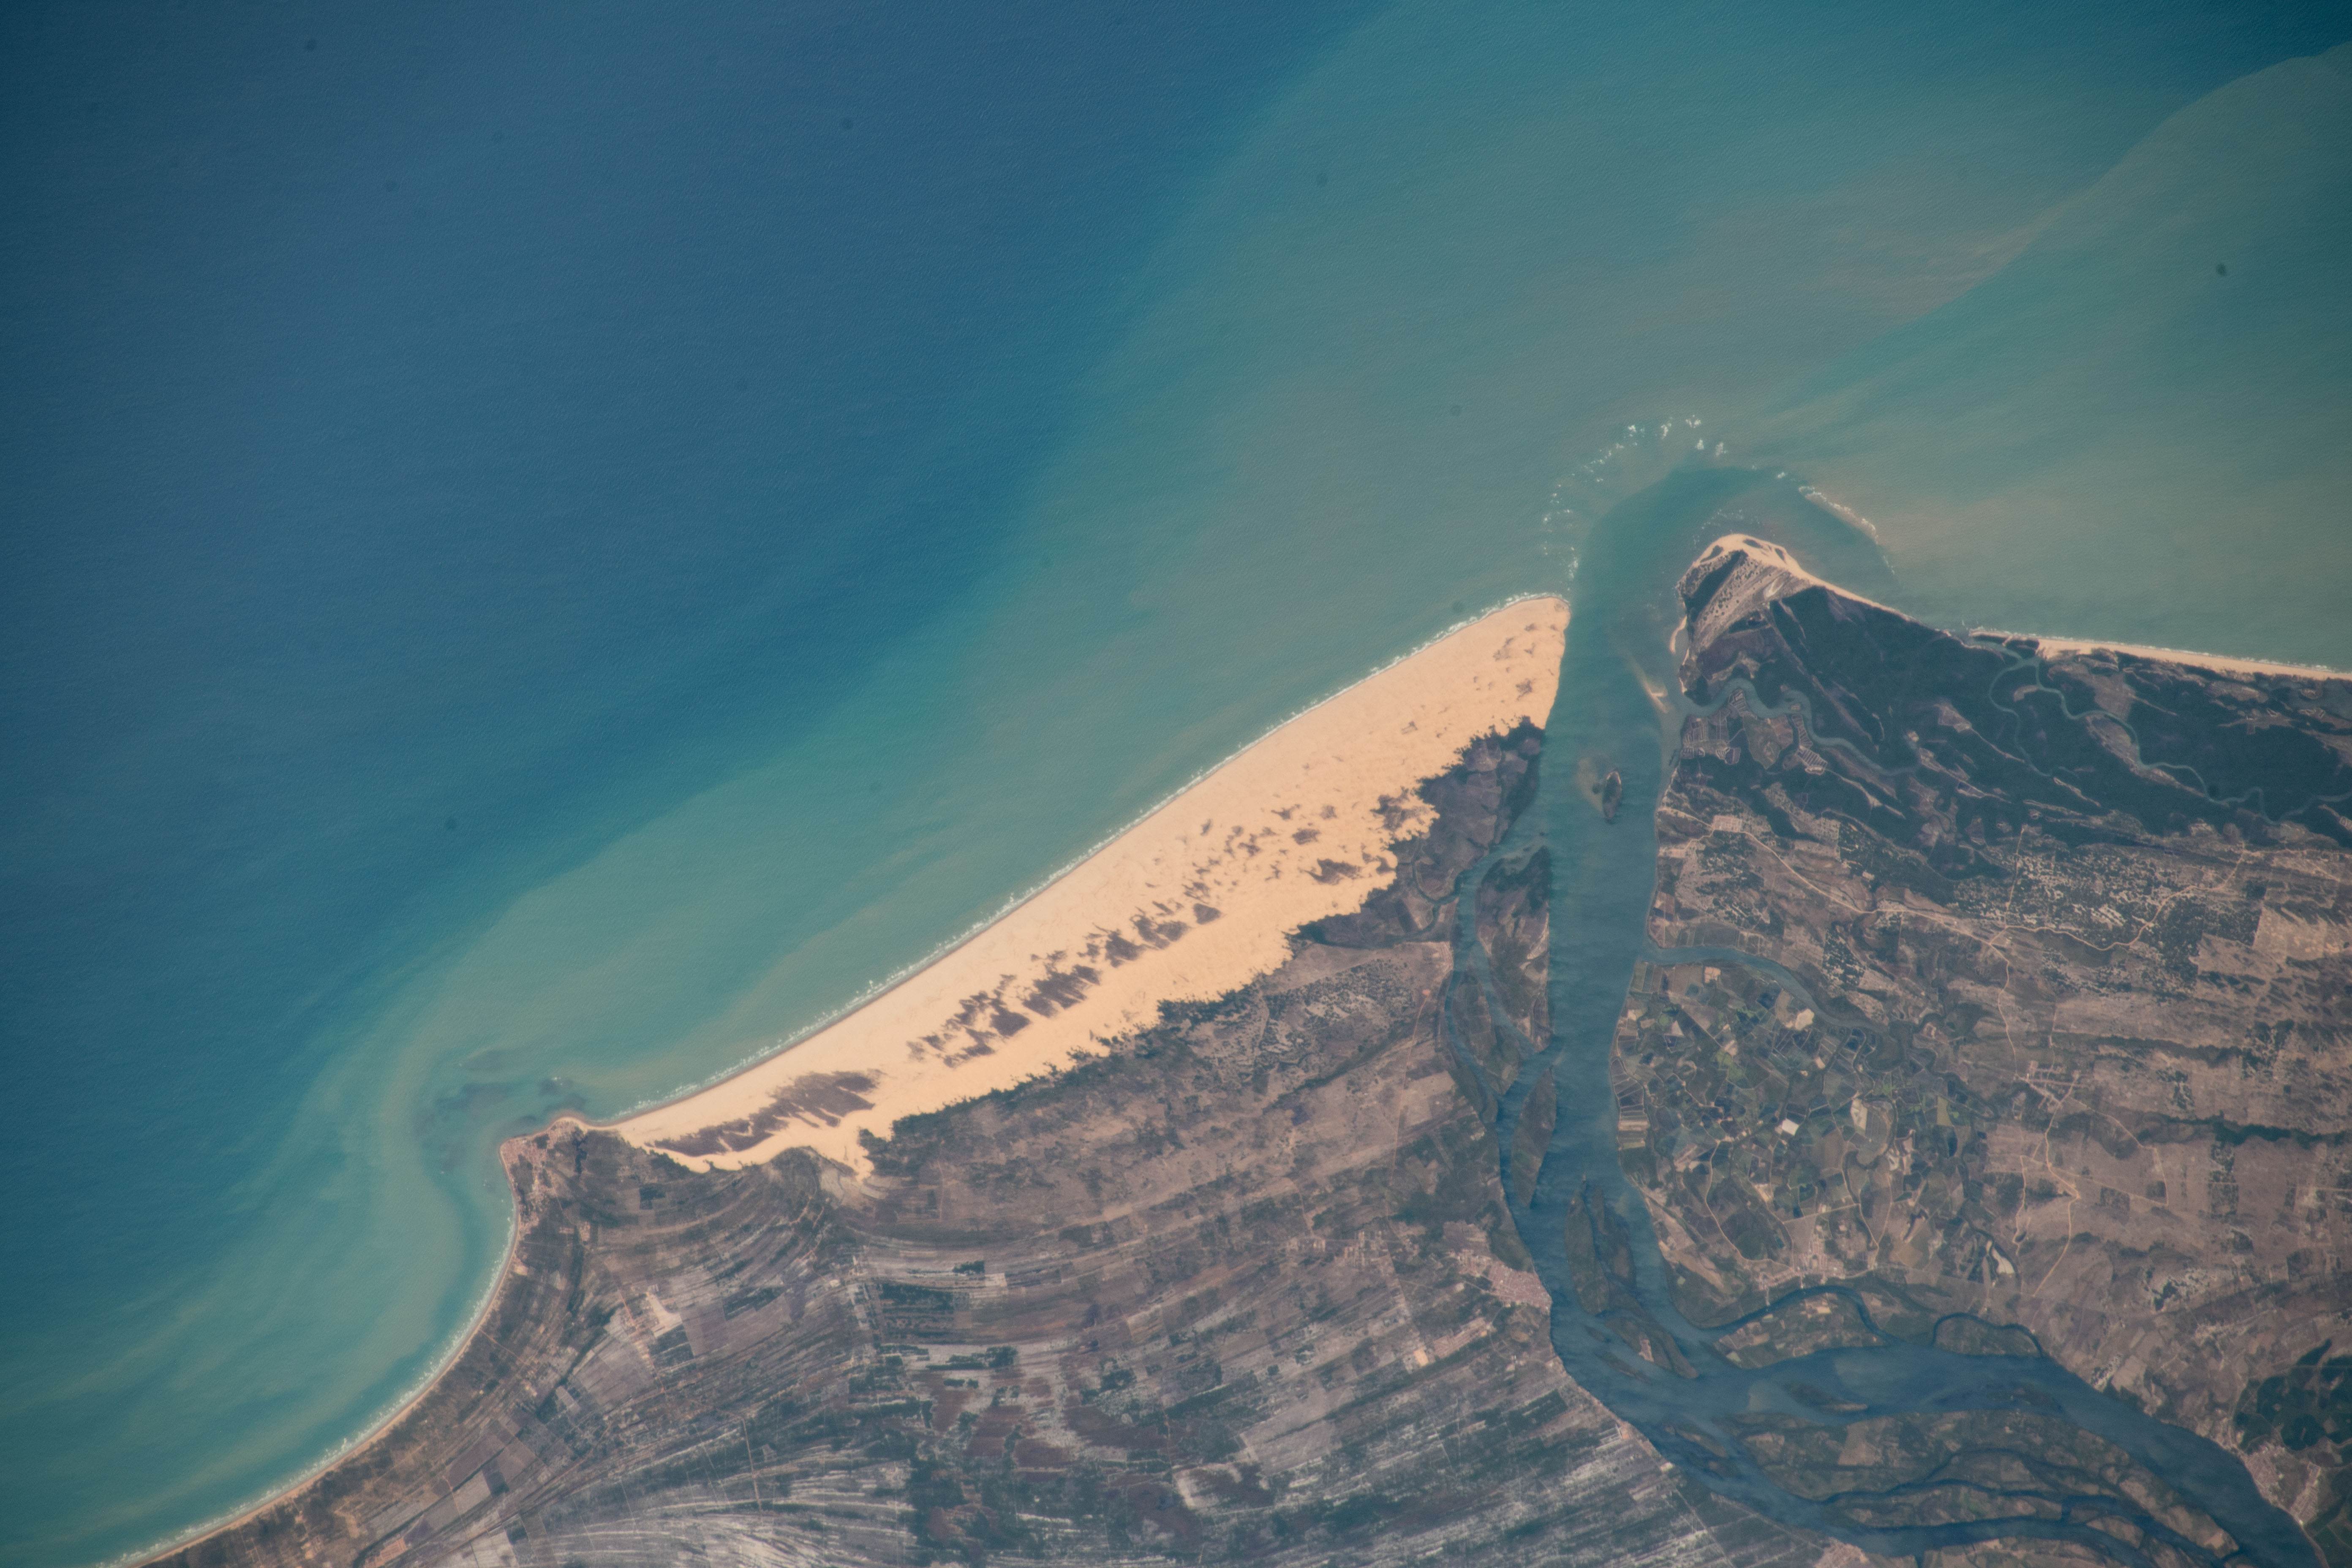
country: BRAZIL
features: BRAZIL, AREA DE PROTECAO AMBIENTAL DE PIACABUCU, SAN FRANCISCO RIVER, BREJO GRANDE, DUNAS DO PEBA, PONTAL DO PEBA,MOUTH OF SAO FRANCISCO RIVER, BRAZIL,O.,R.,SAO FRANCISCO RIVER,BRAZIL
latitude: -10.5
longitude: -36.4
